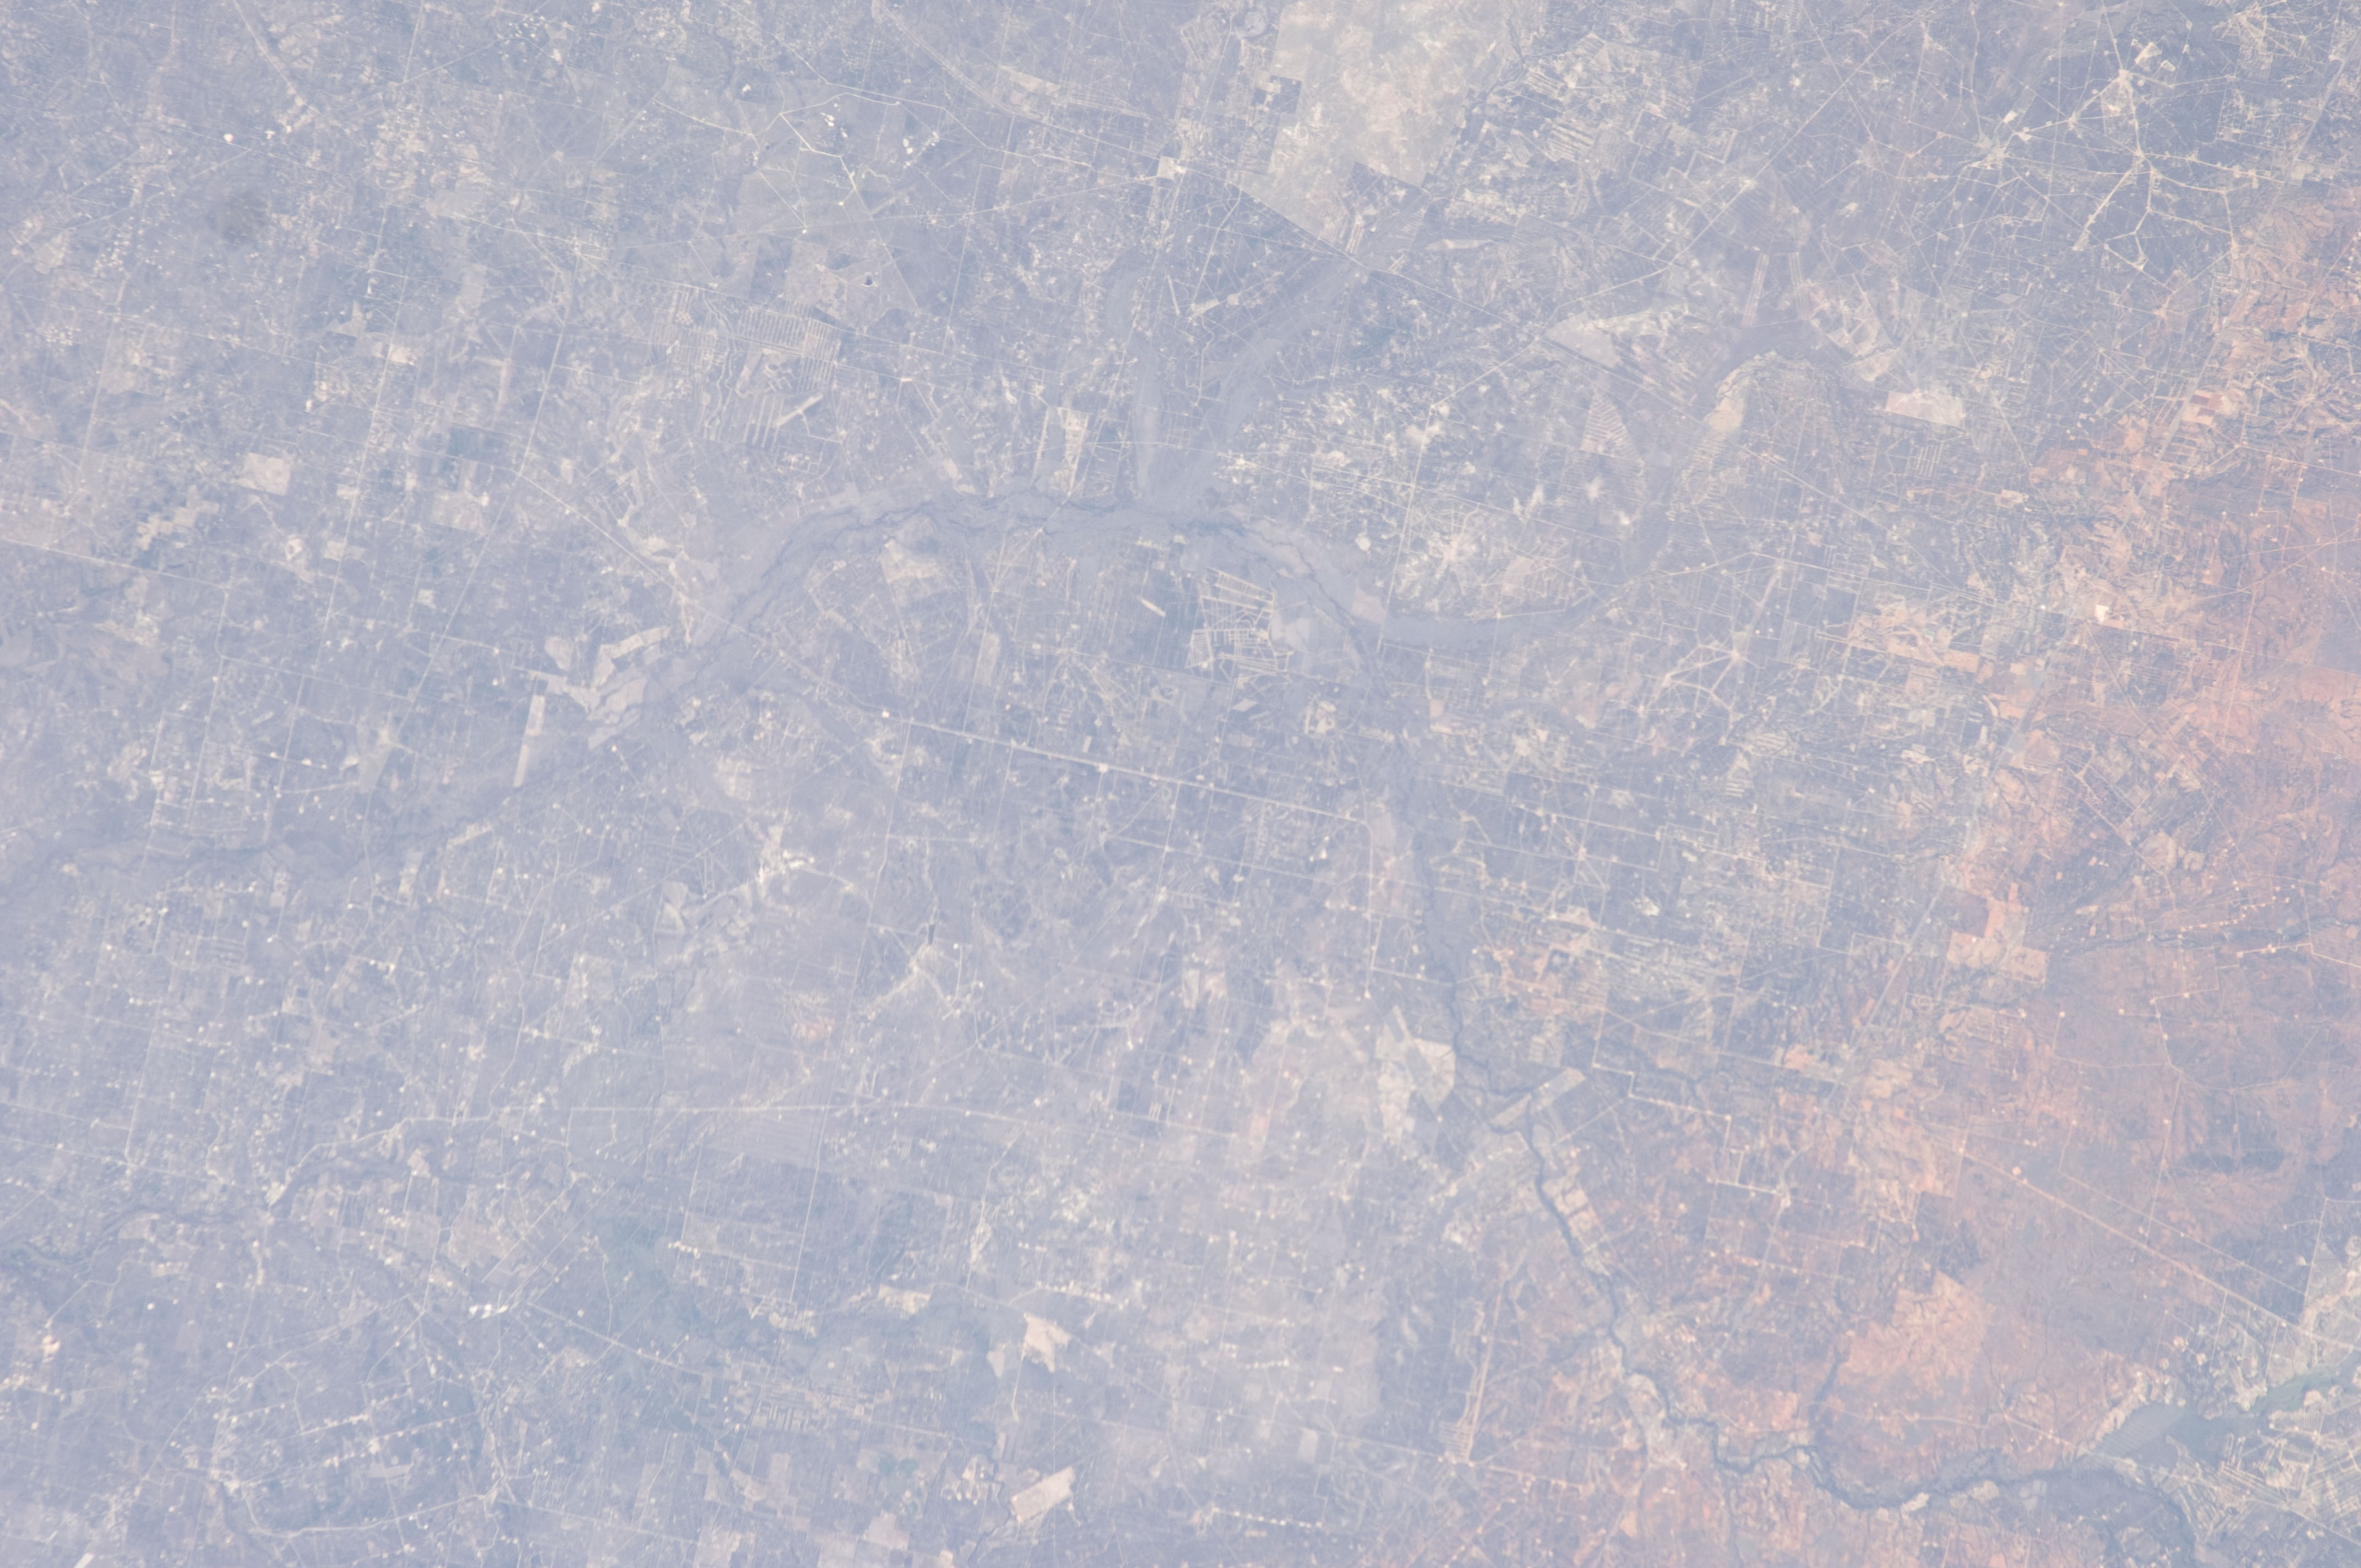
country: USA-TEXAS
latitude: 28.2
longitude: -98.9
